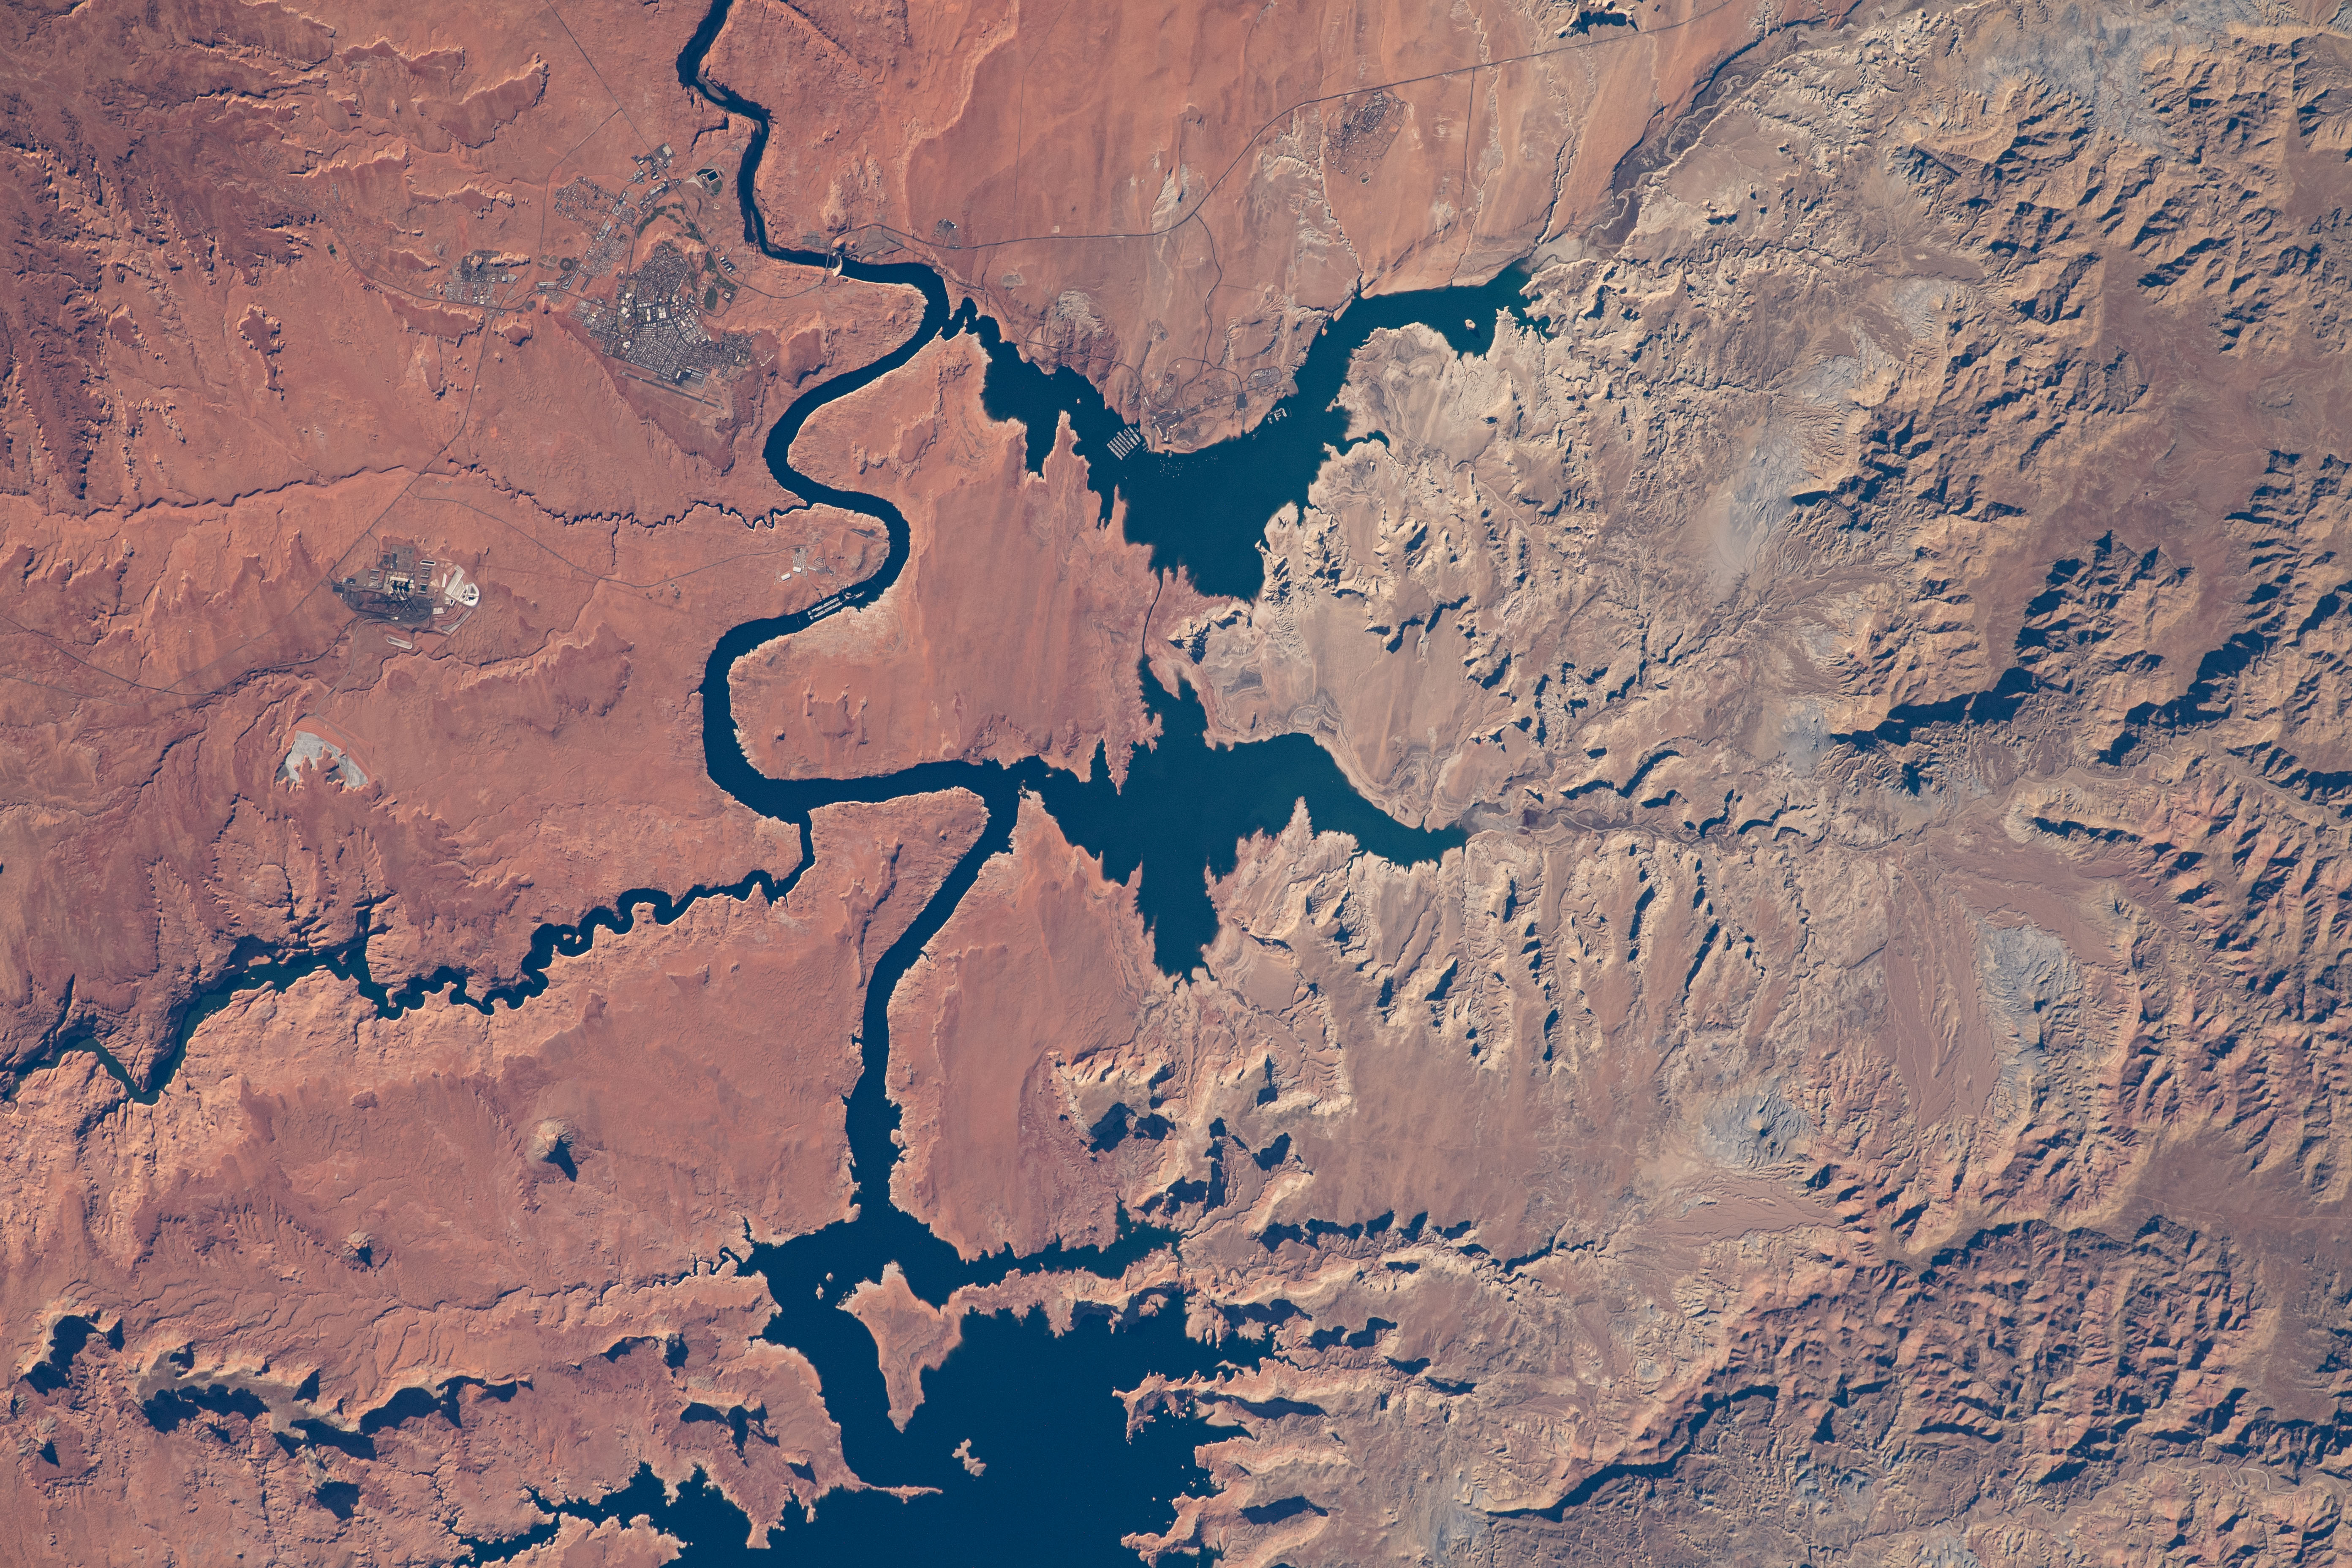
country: USA-UTAH
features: LAKE POWELL
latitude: 37.1
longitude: -111.4
